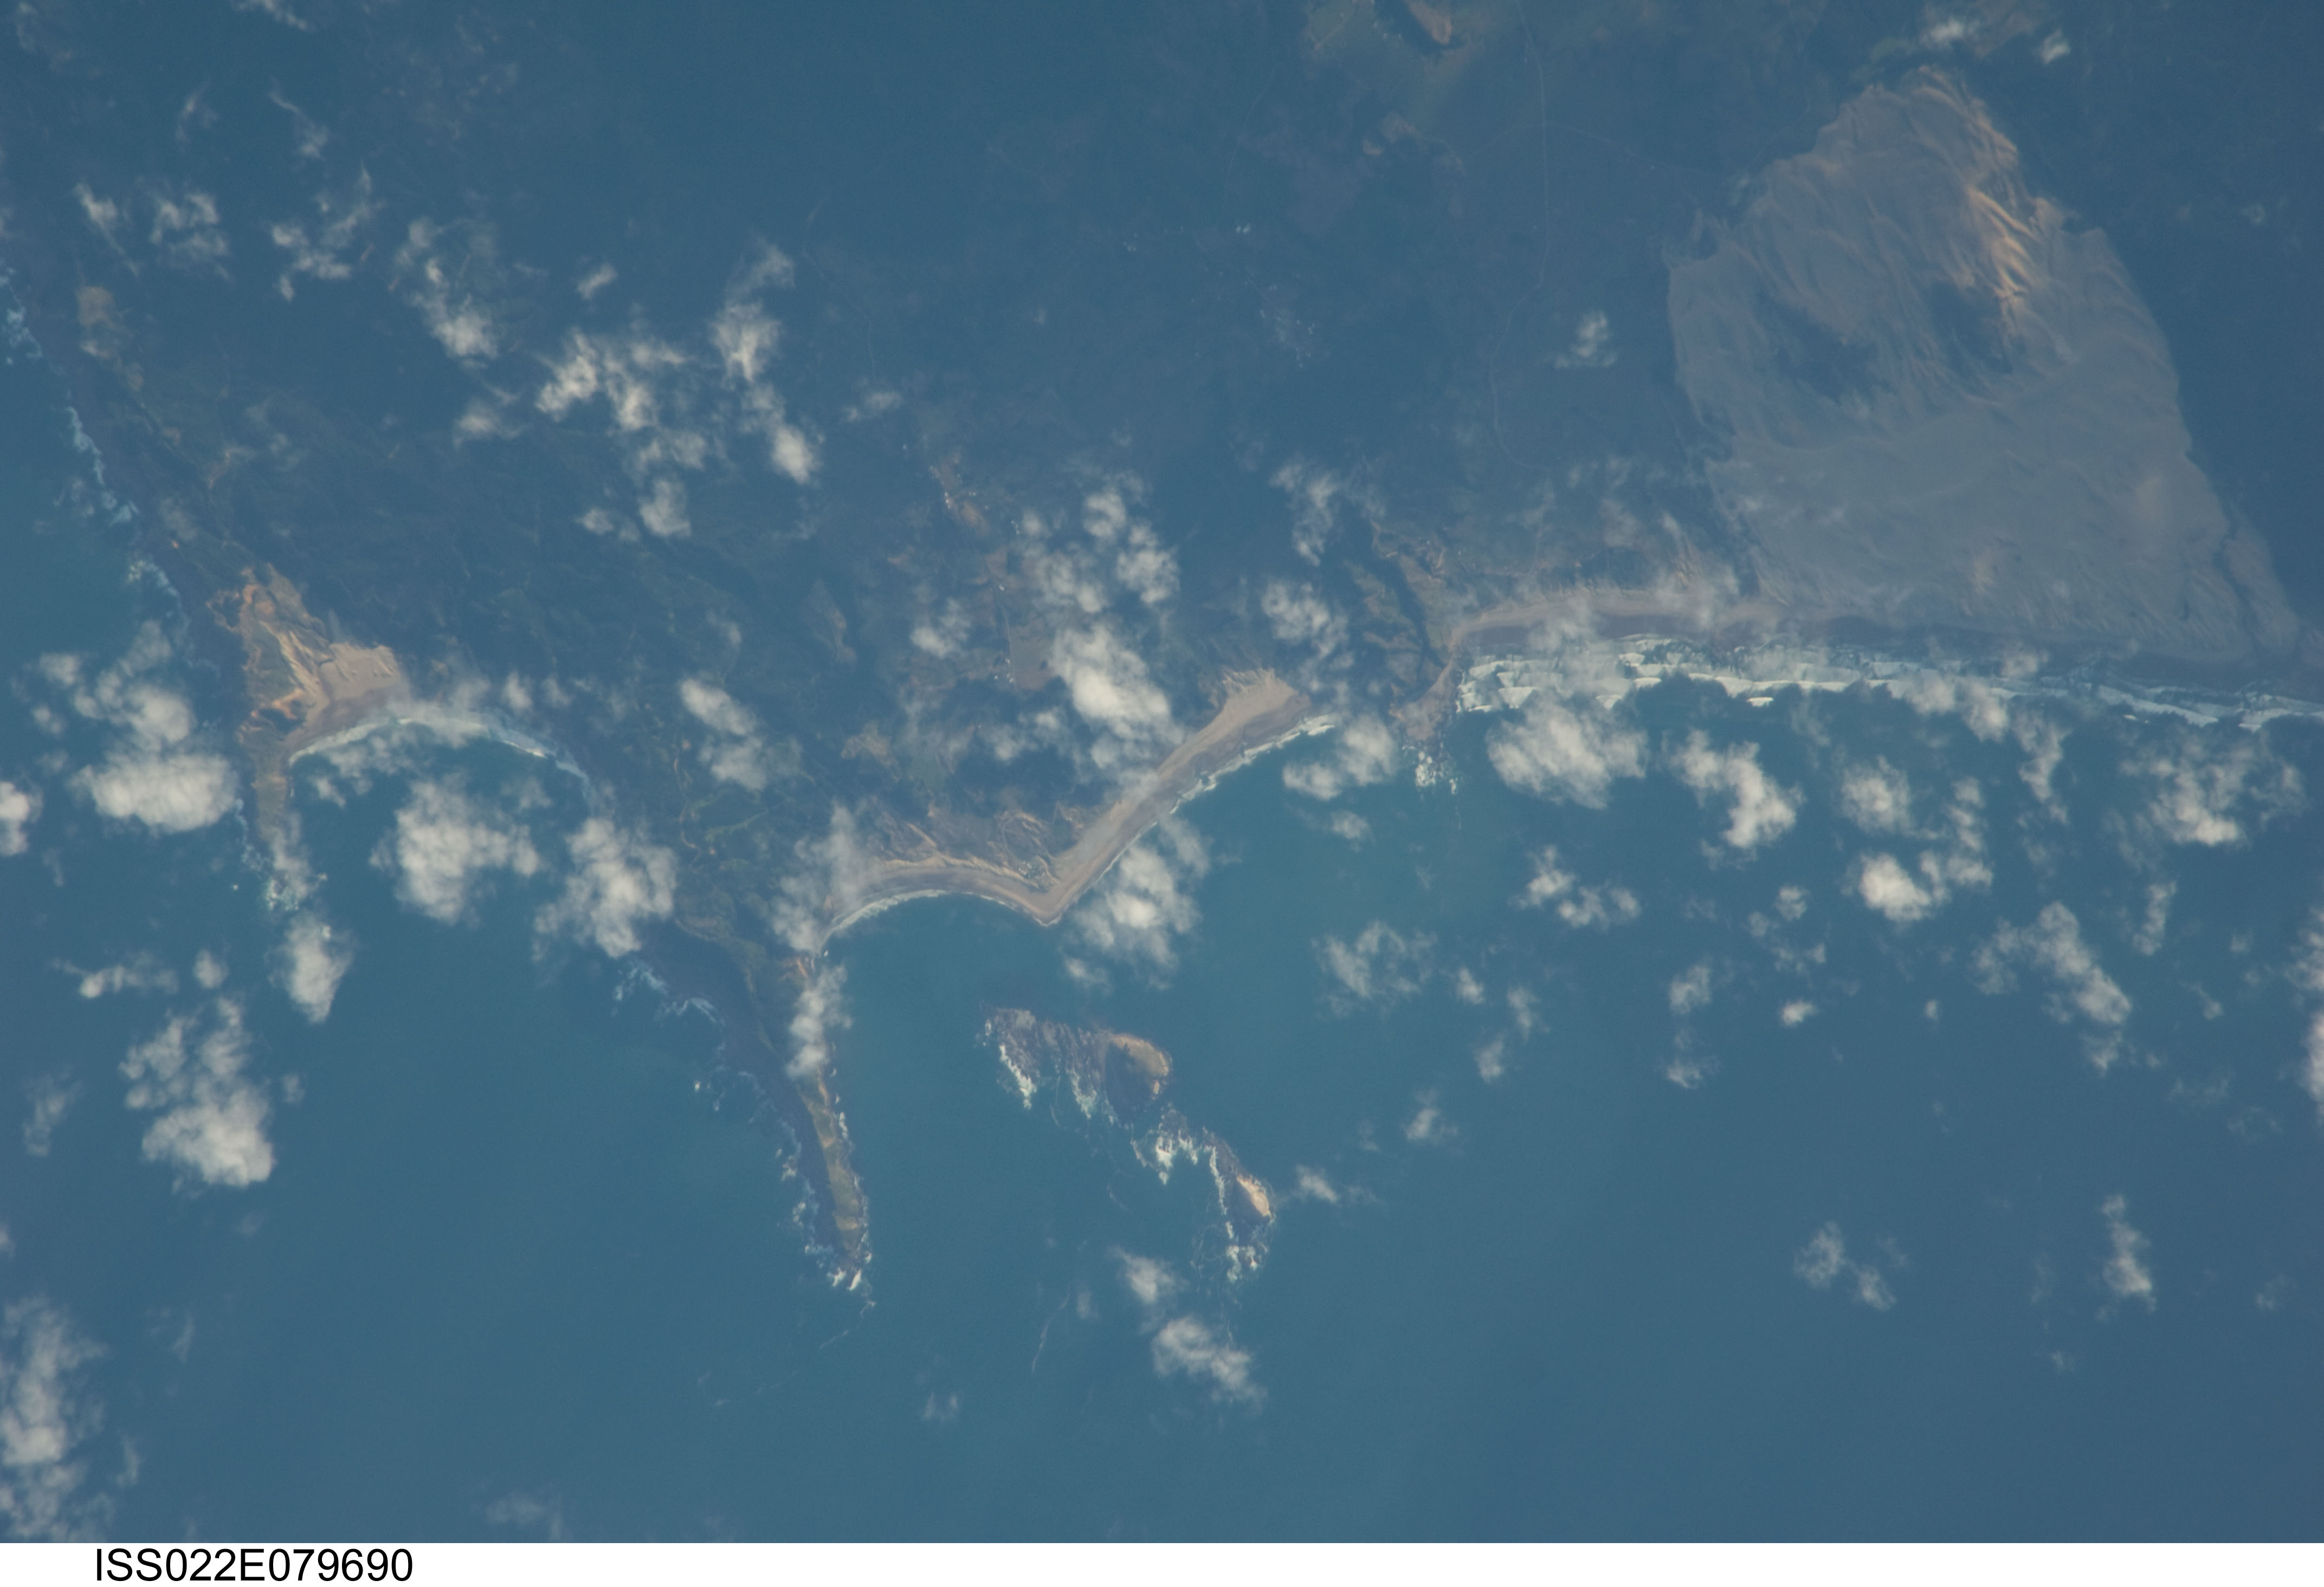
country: CHILE
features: CARNERO B., COAST, DUNES, FOR., MTS.
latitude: -37.4
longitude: -73.7
